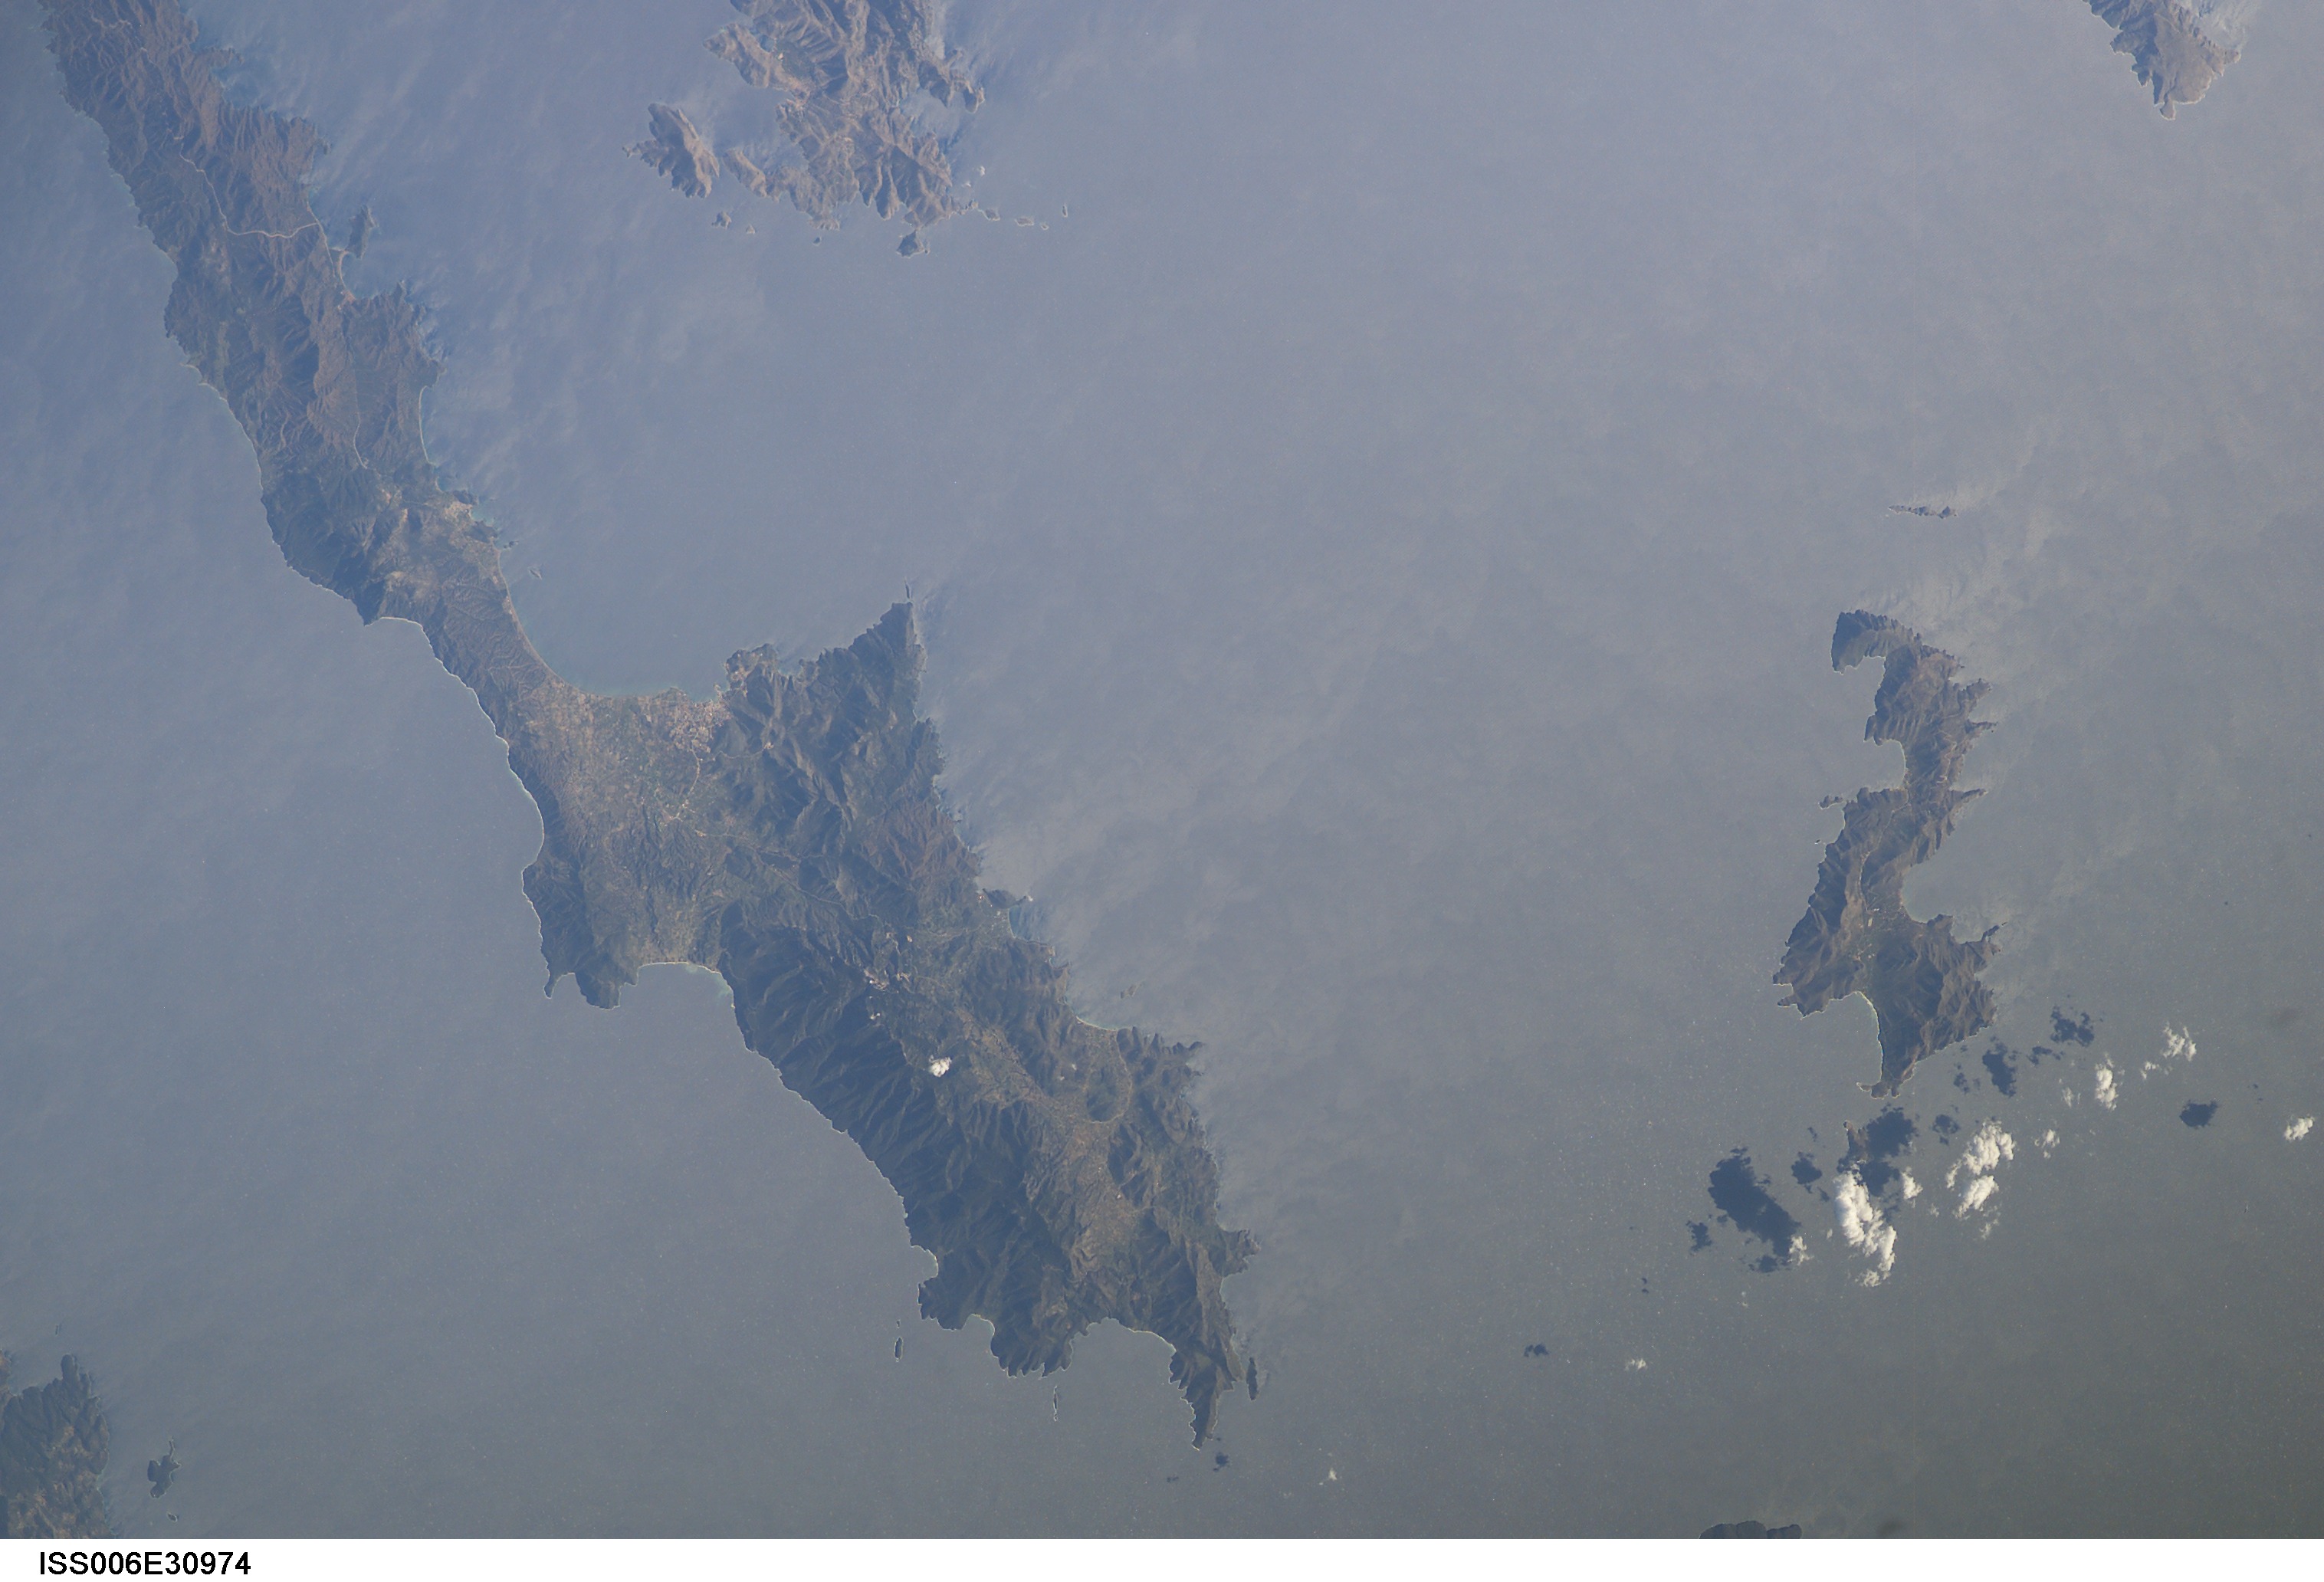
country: TURKEY
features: HISARONU GULF, TILOS ISLAND, DATCA
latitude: 36.5
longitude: 27.5
